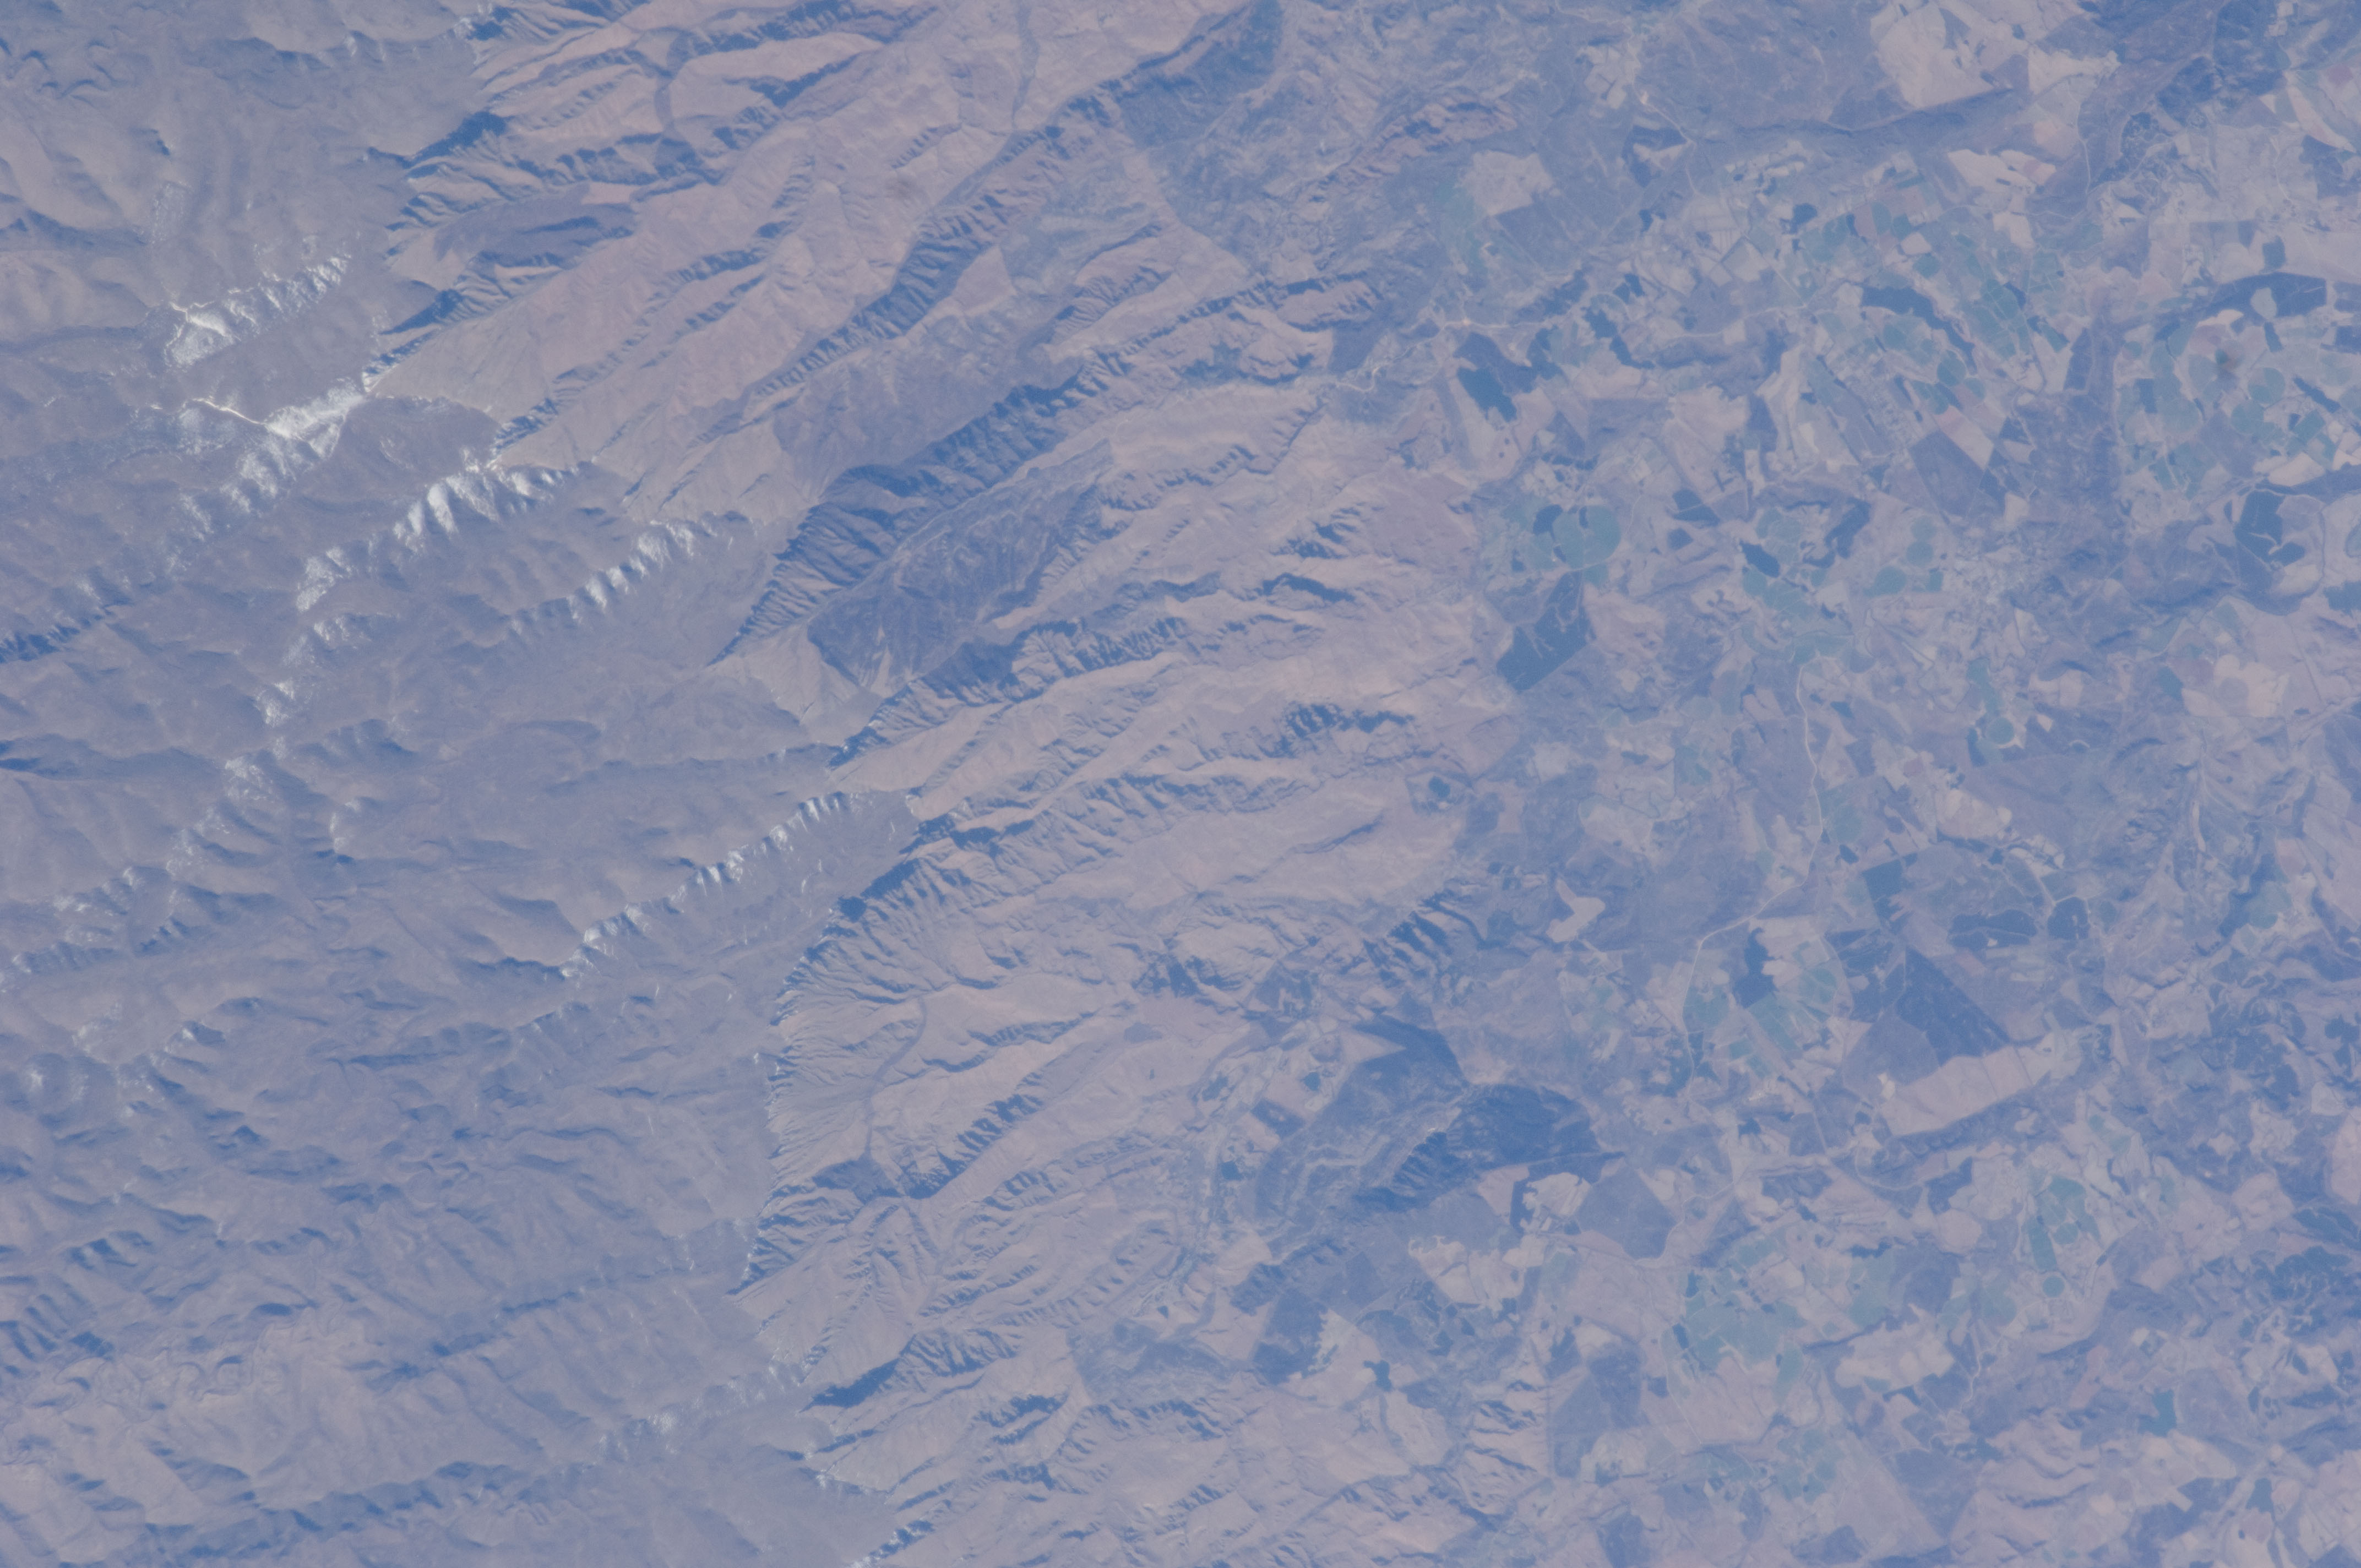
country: REPUBLIC SOUTH AFRICA
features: MZIMKULU R., DRAKENSBERG ESCARPMENT
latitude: -29.7
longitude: 29.3
